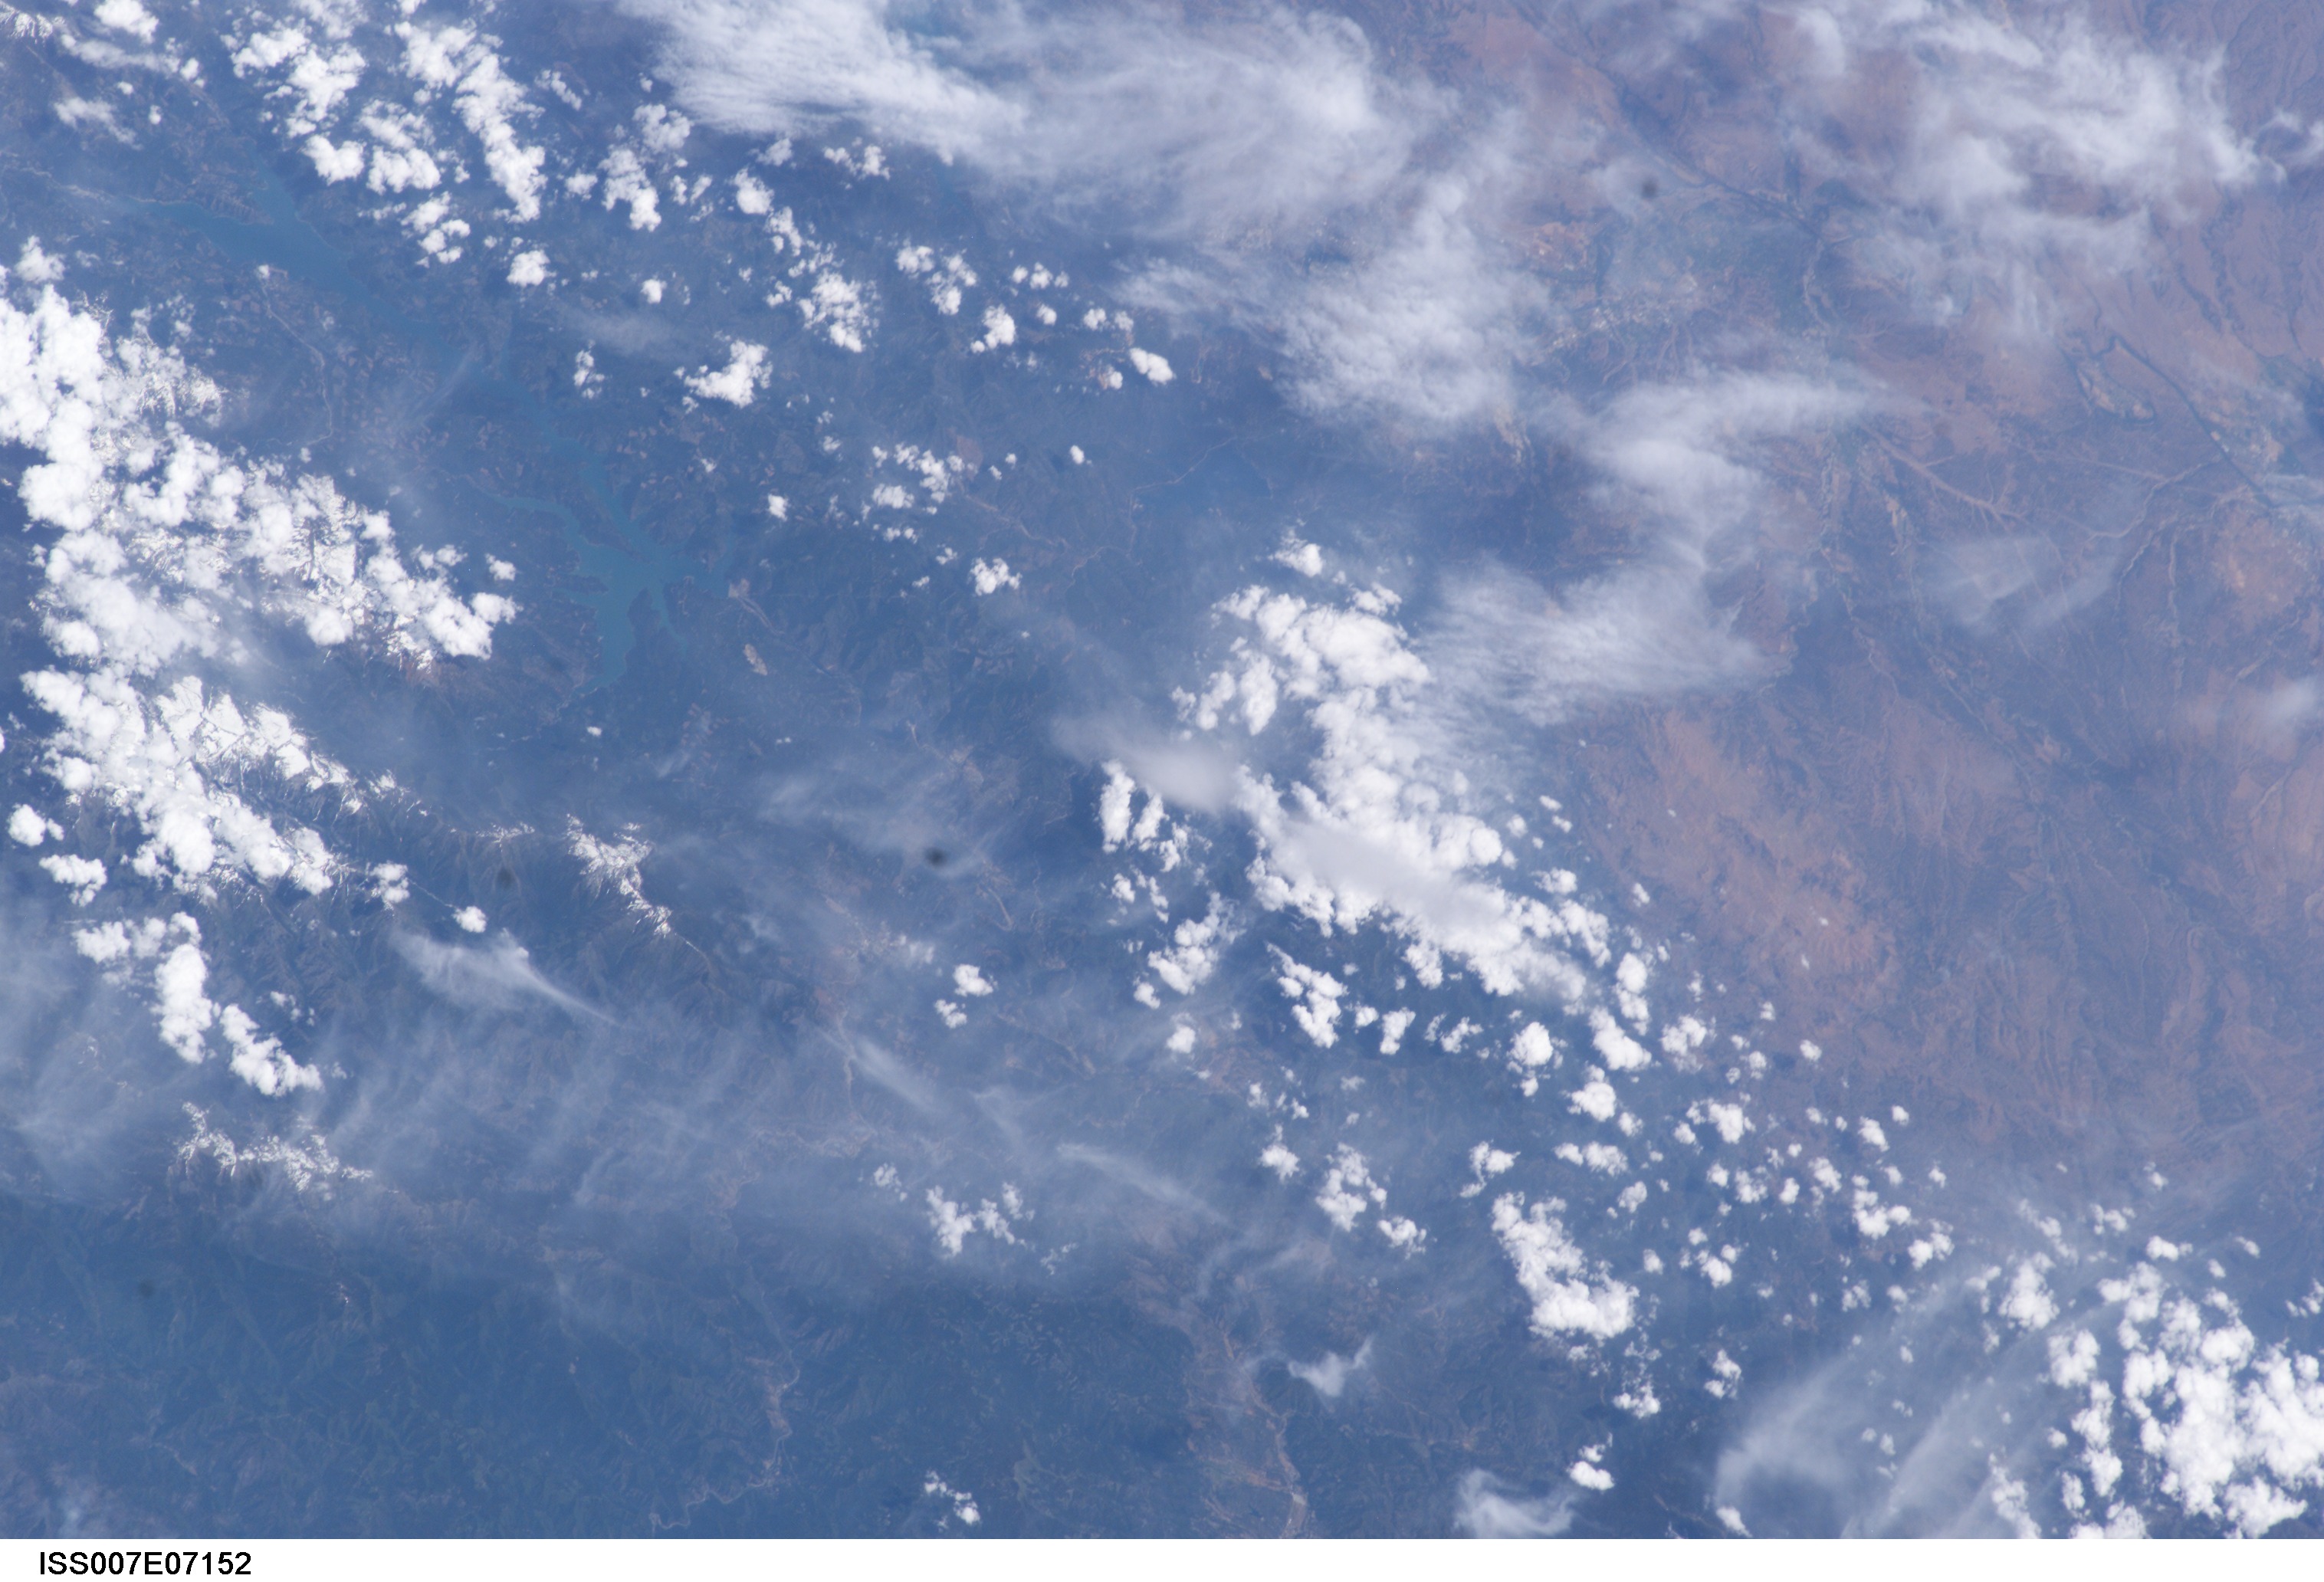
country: USA-CALIFORNIA
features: CLAIR EAGLE LAKE, SALMON MTS.
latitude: 40.5
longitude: -123.0
